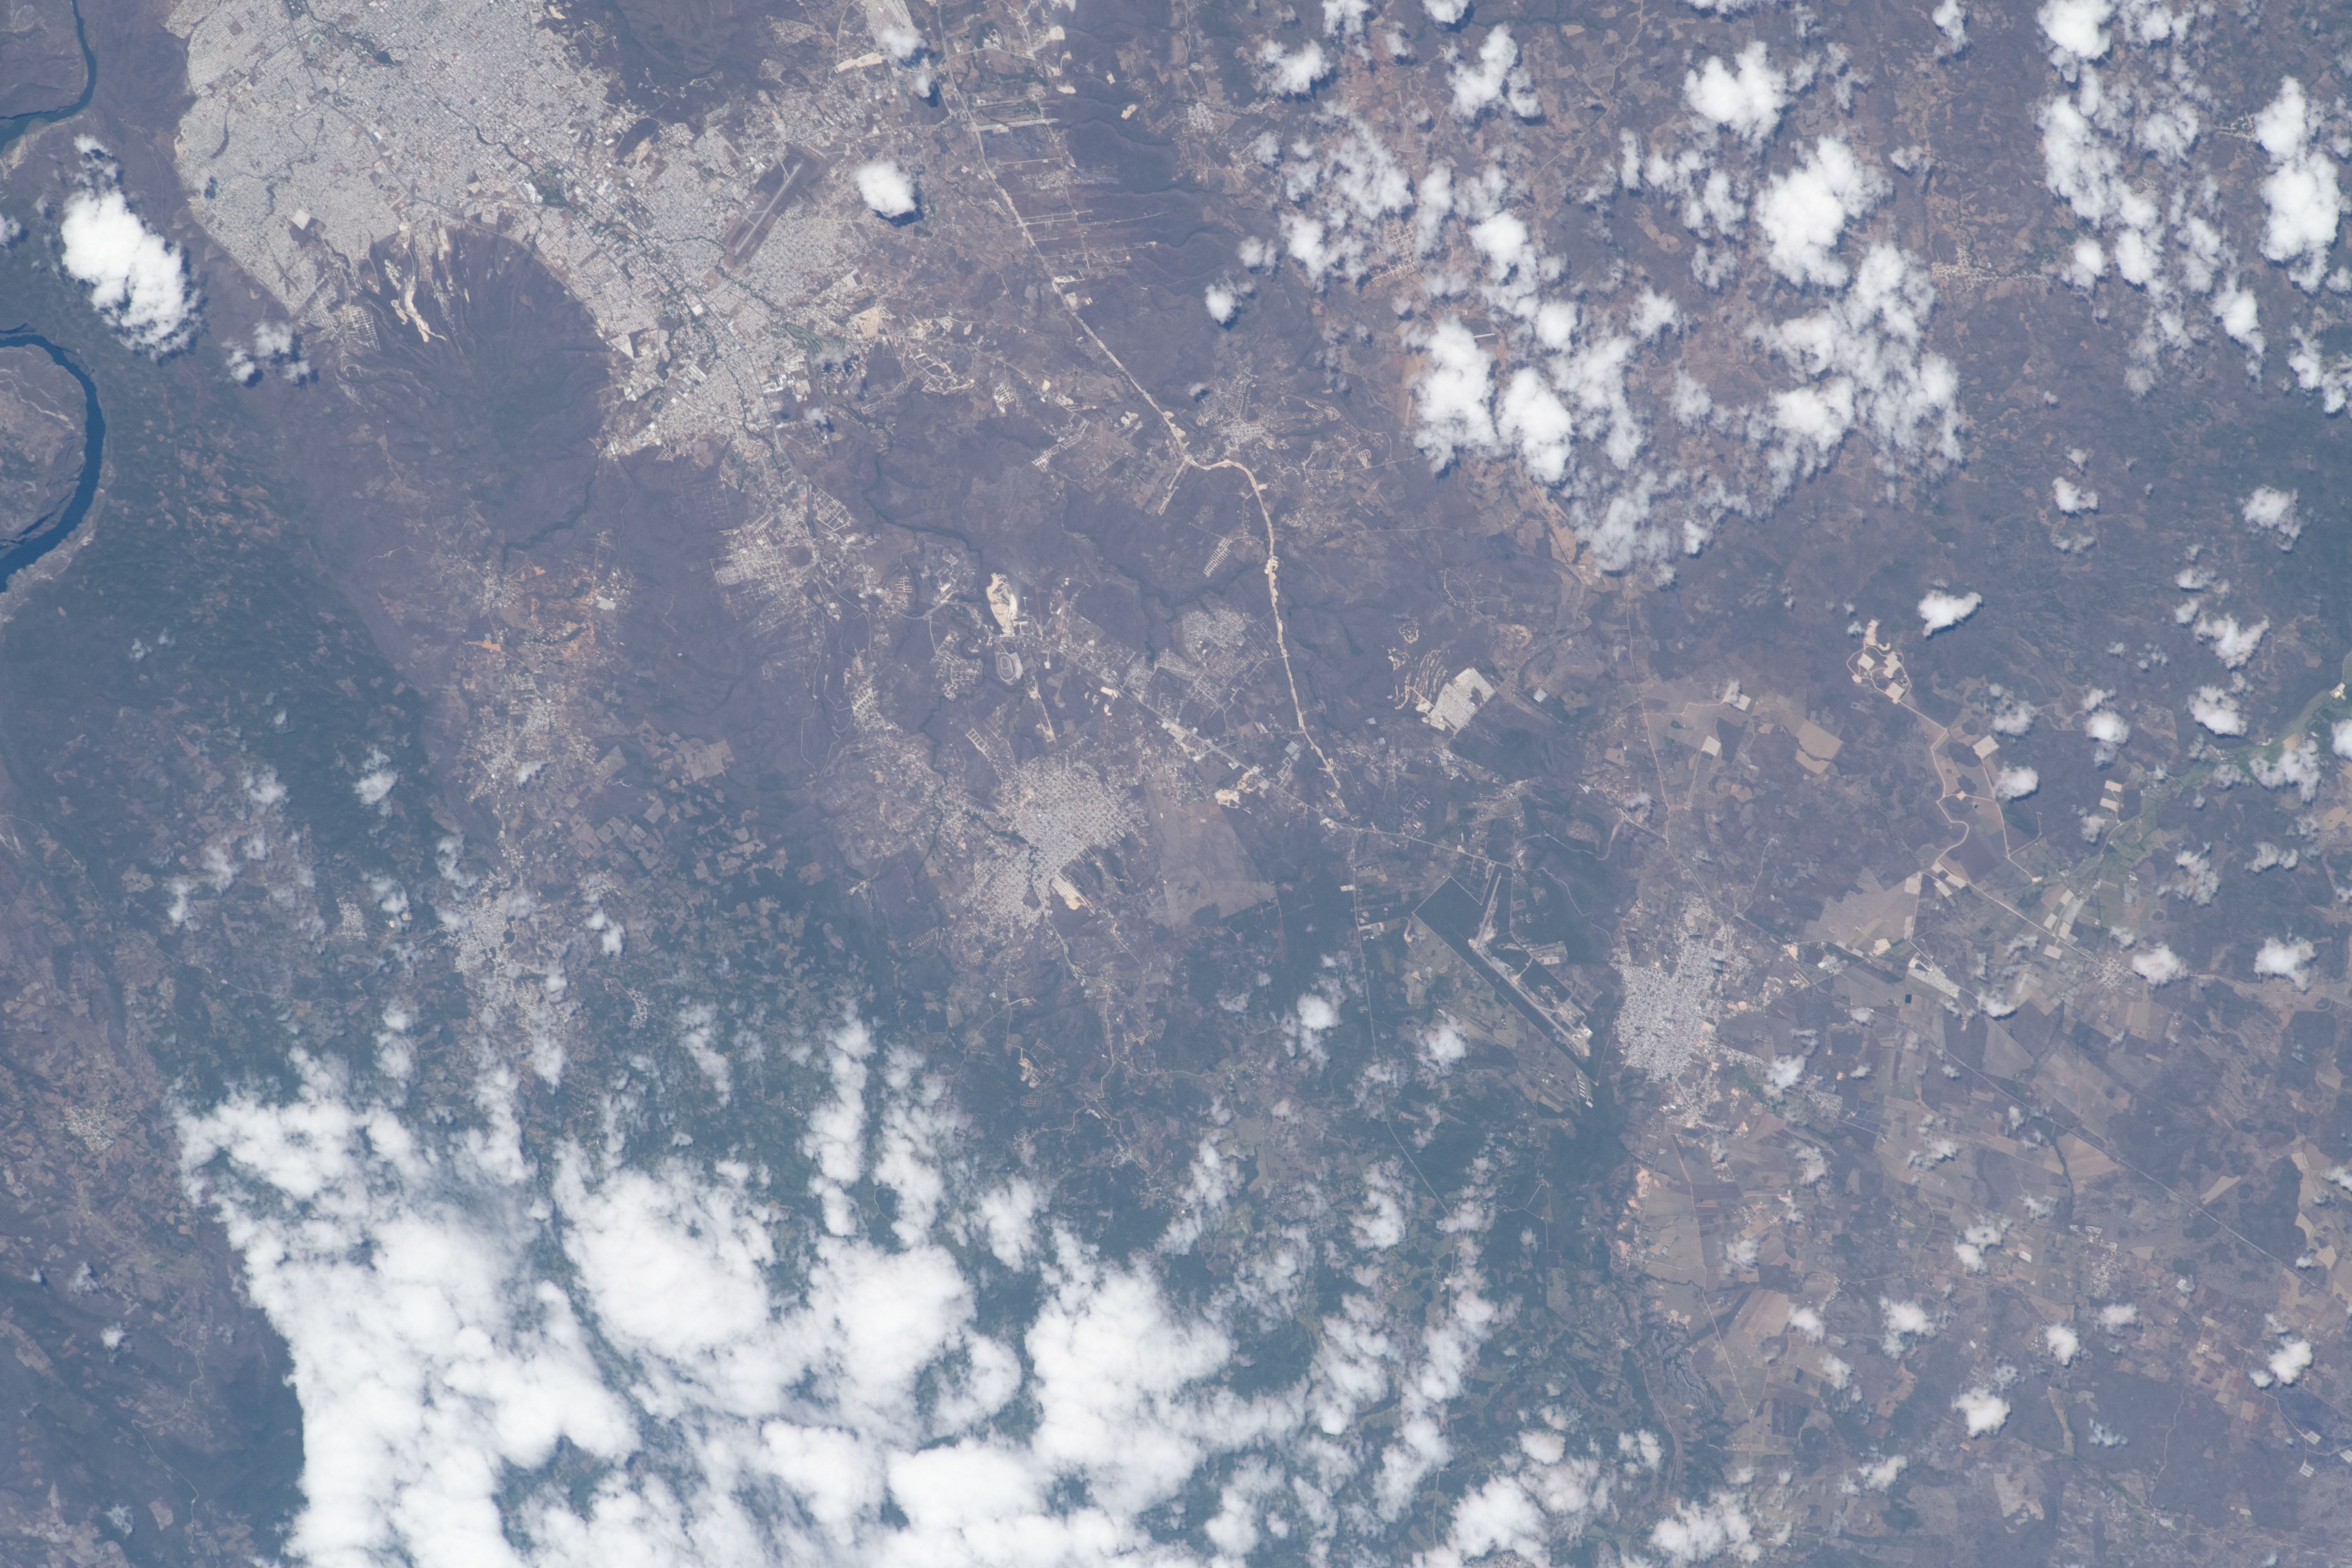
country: MEXICO
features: BERRIOZABAL, OCOZOCOAUTLA DE ESPINOSA, SAN FERNANDO
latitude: 16.8
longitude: -93.3
